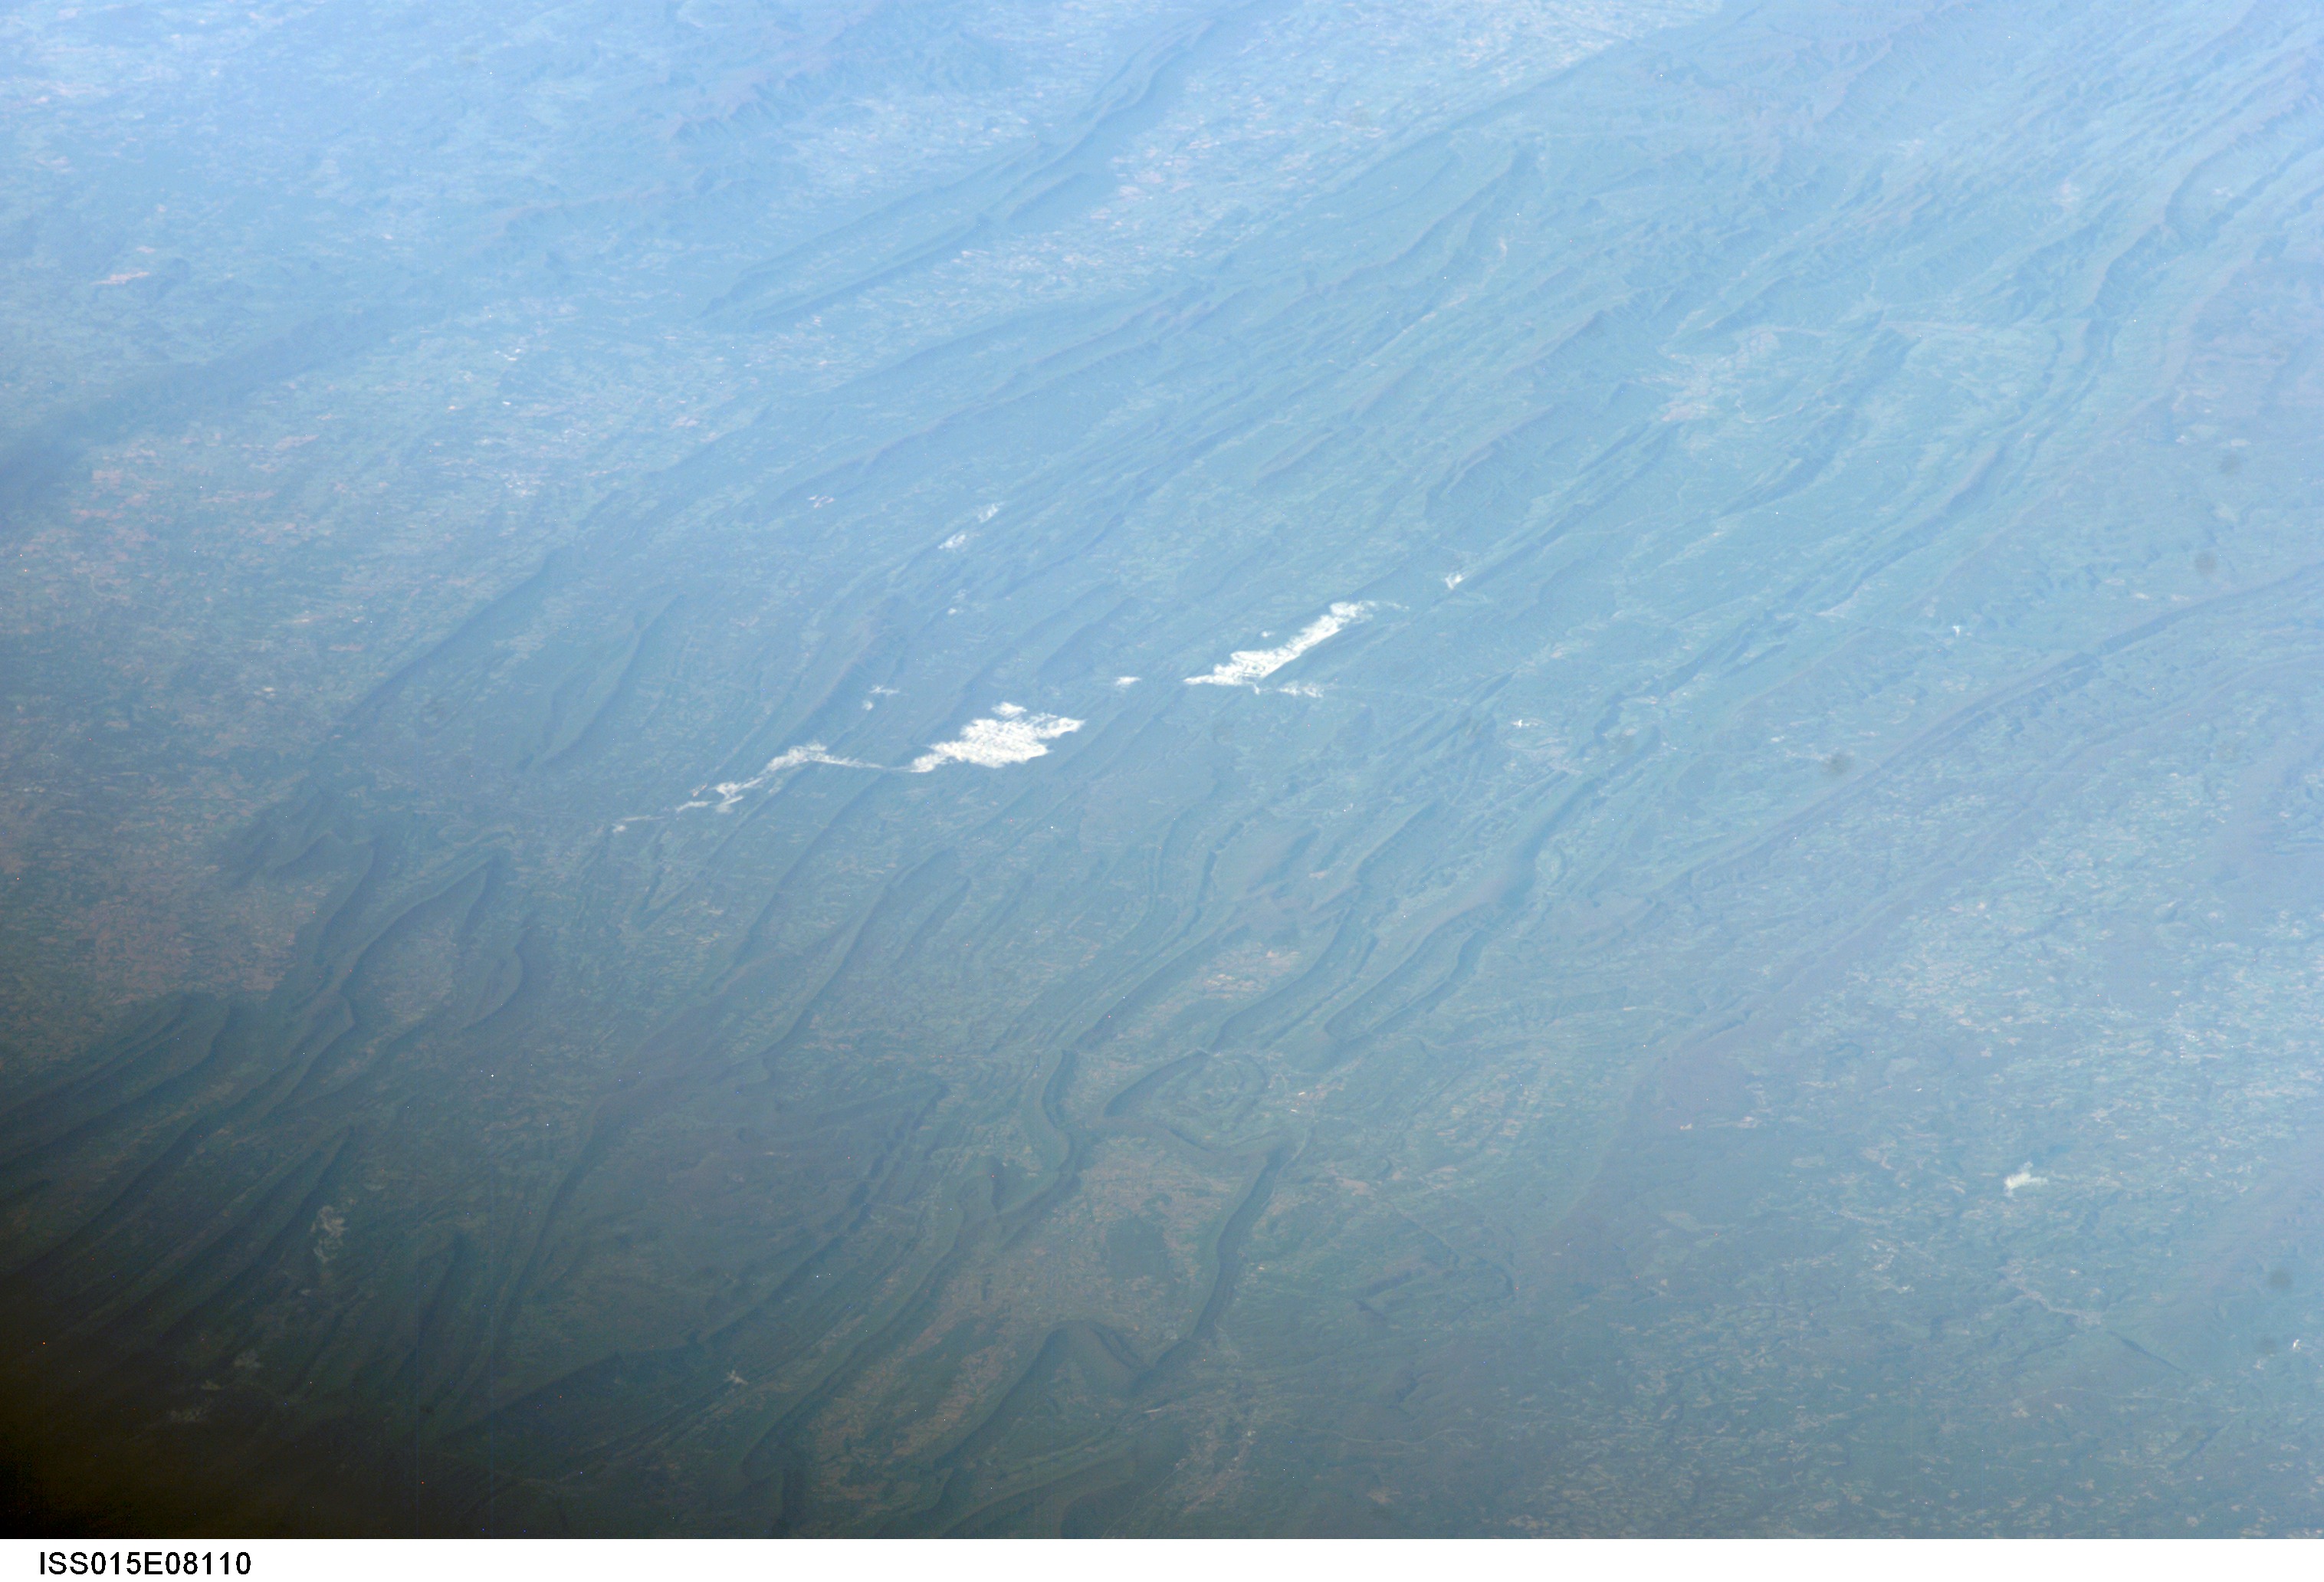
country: USA-WEST VIRGINIA
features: MOOREFIELD, FOLD STRUCTURES
